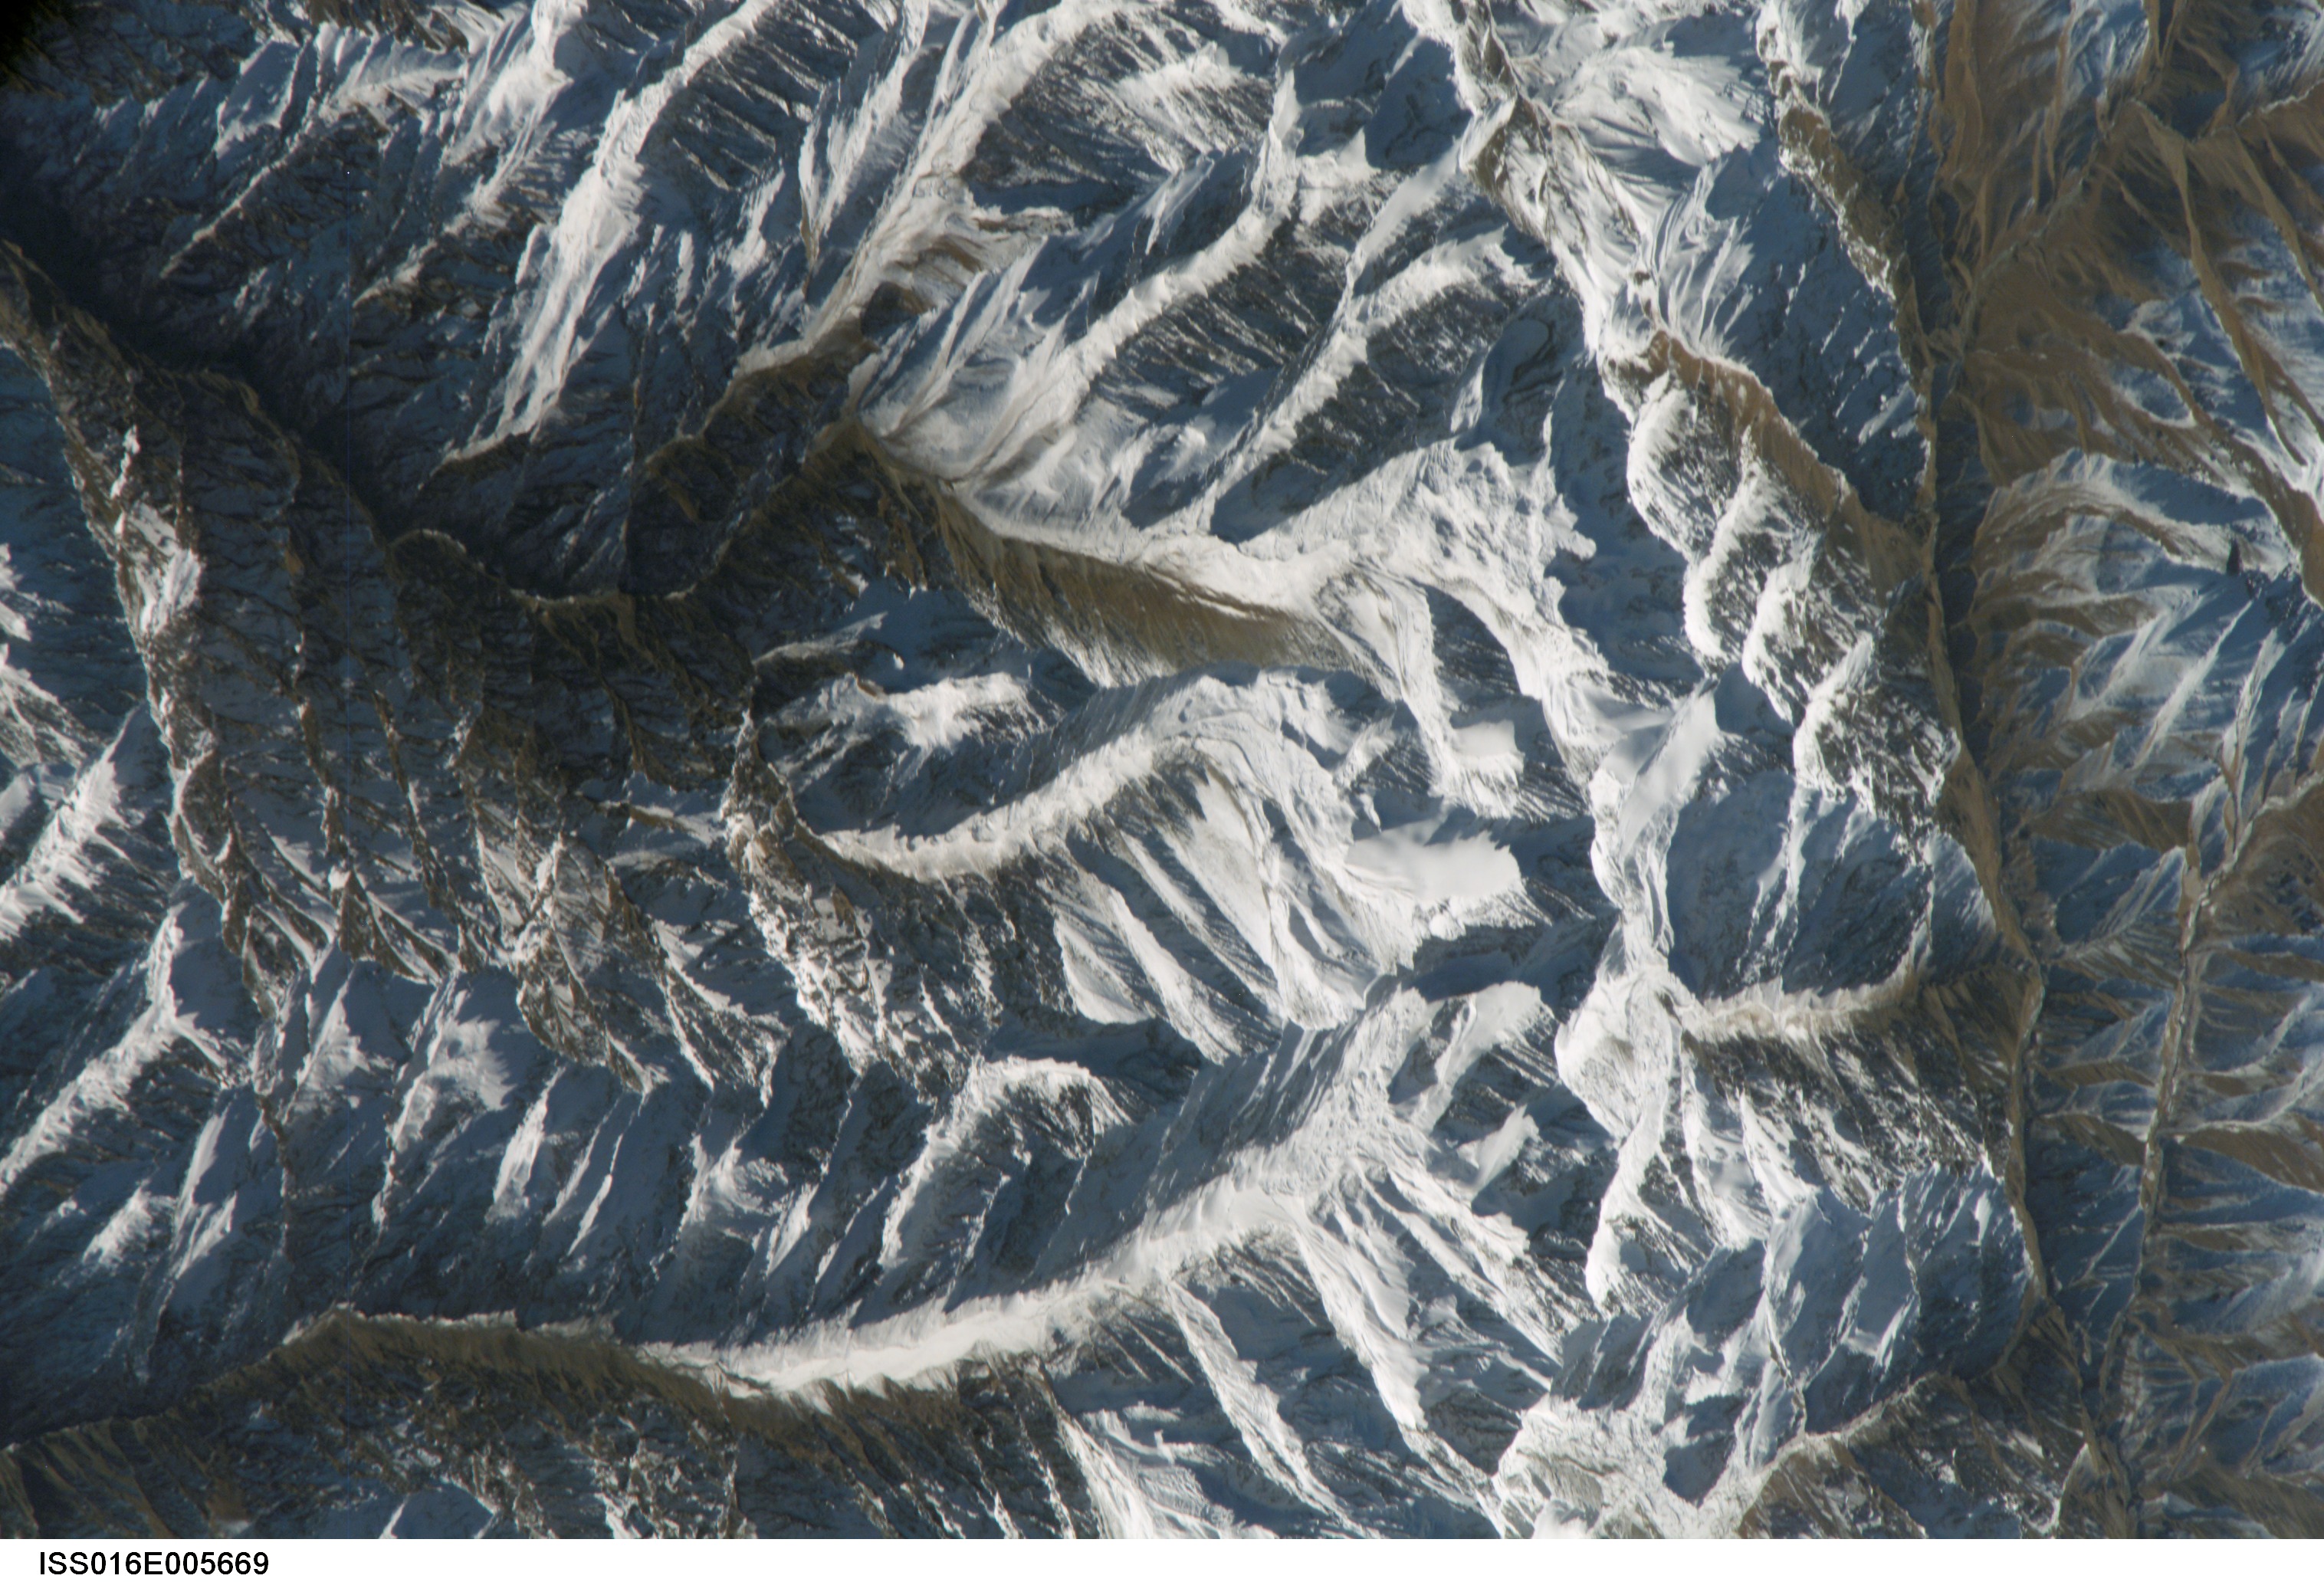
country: CHINA
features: BOHORO SHAN, SNOW
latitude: 43.4
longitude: 86.2
